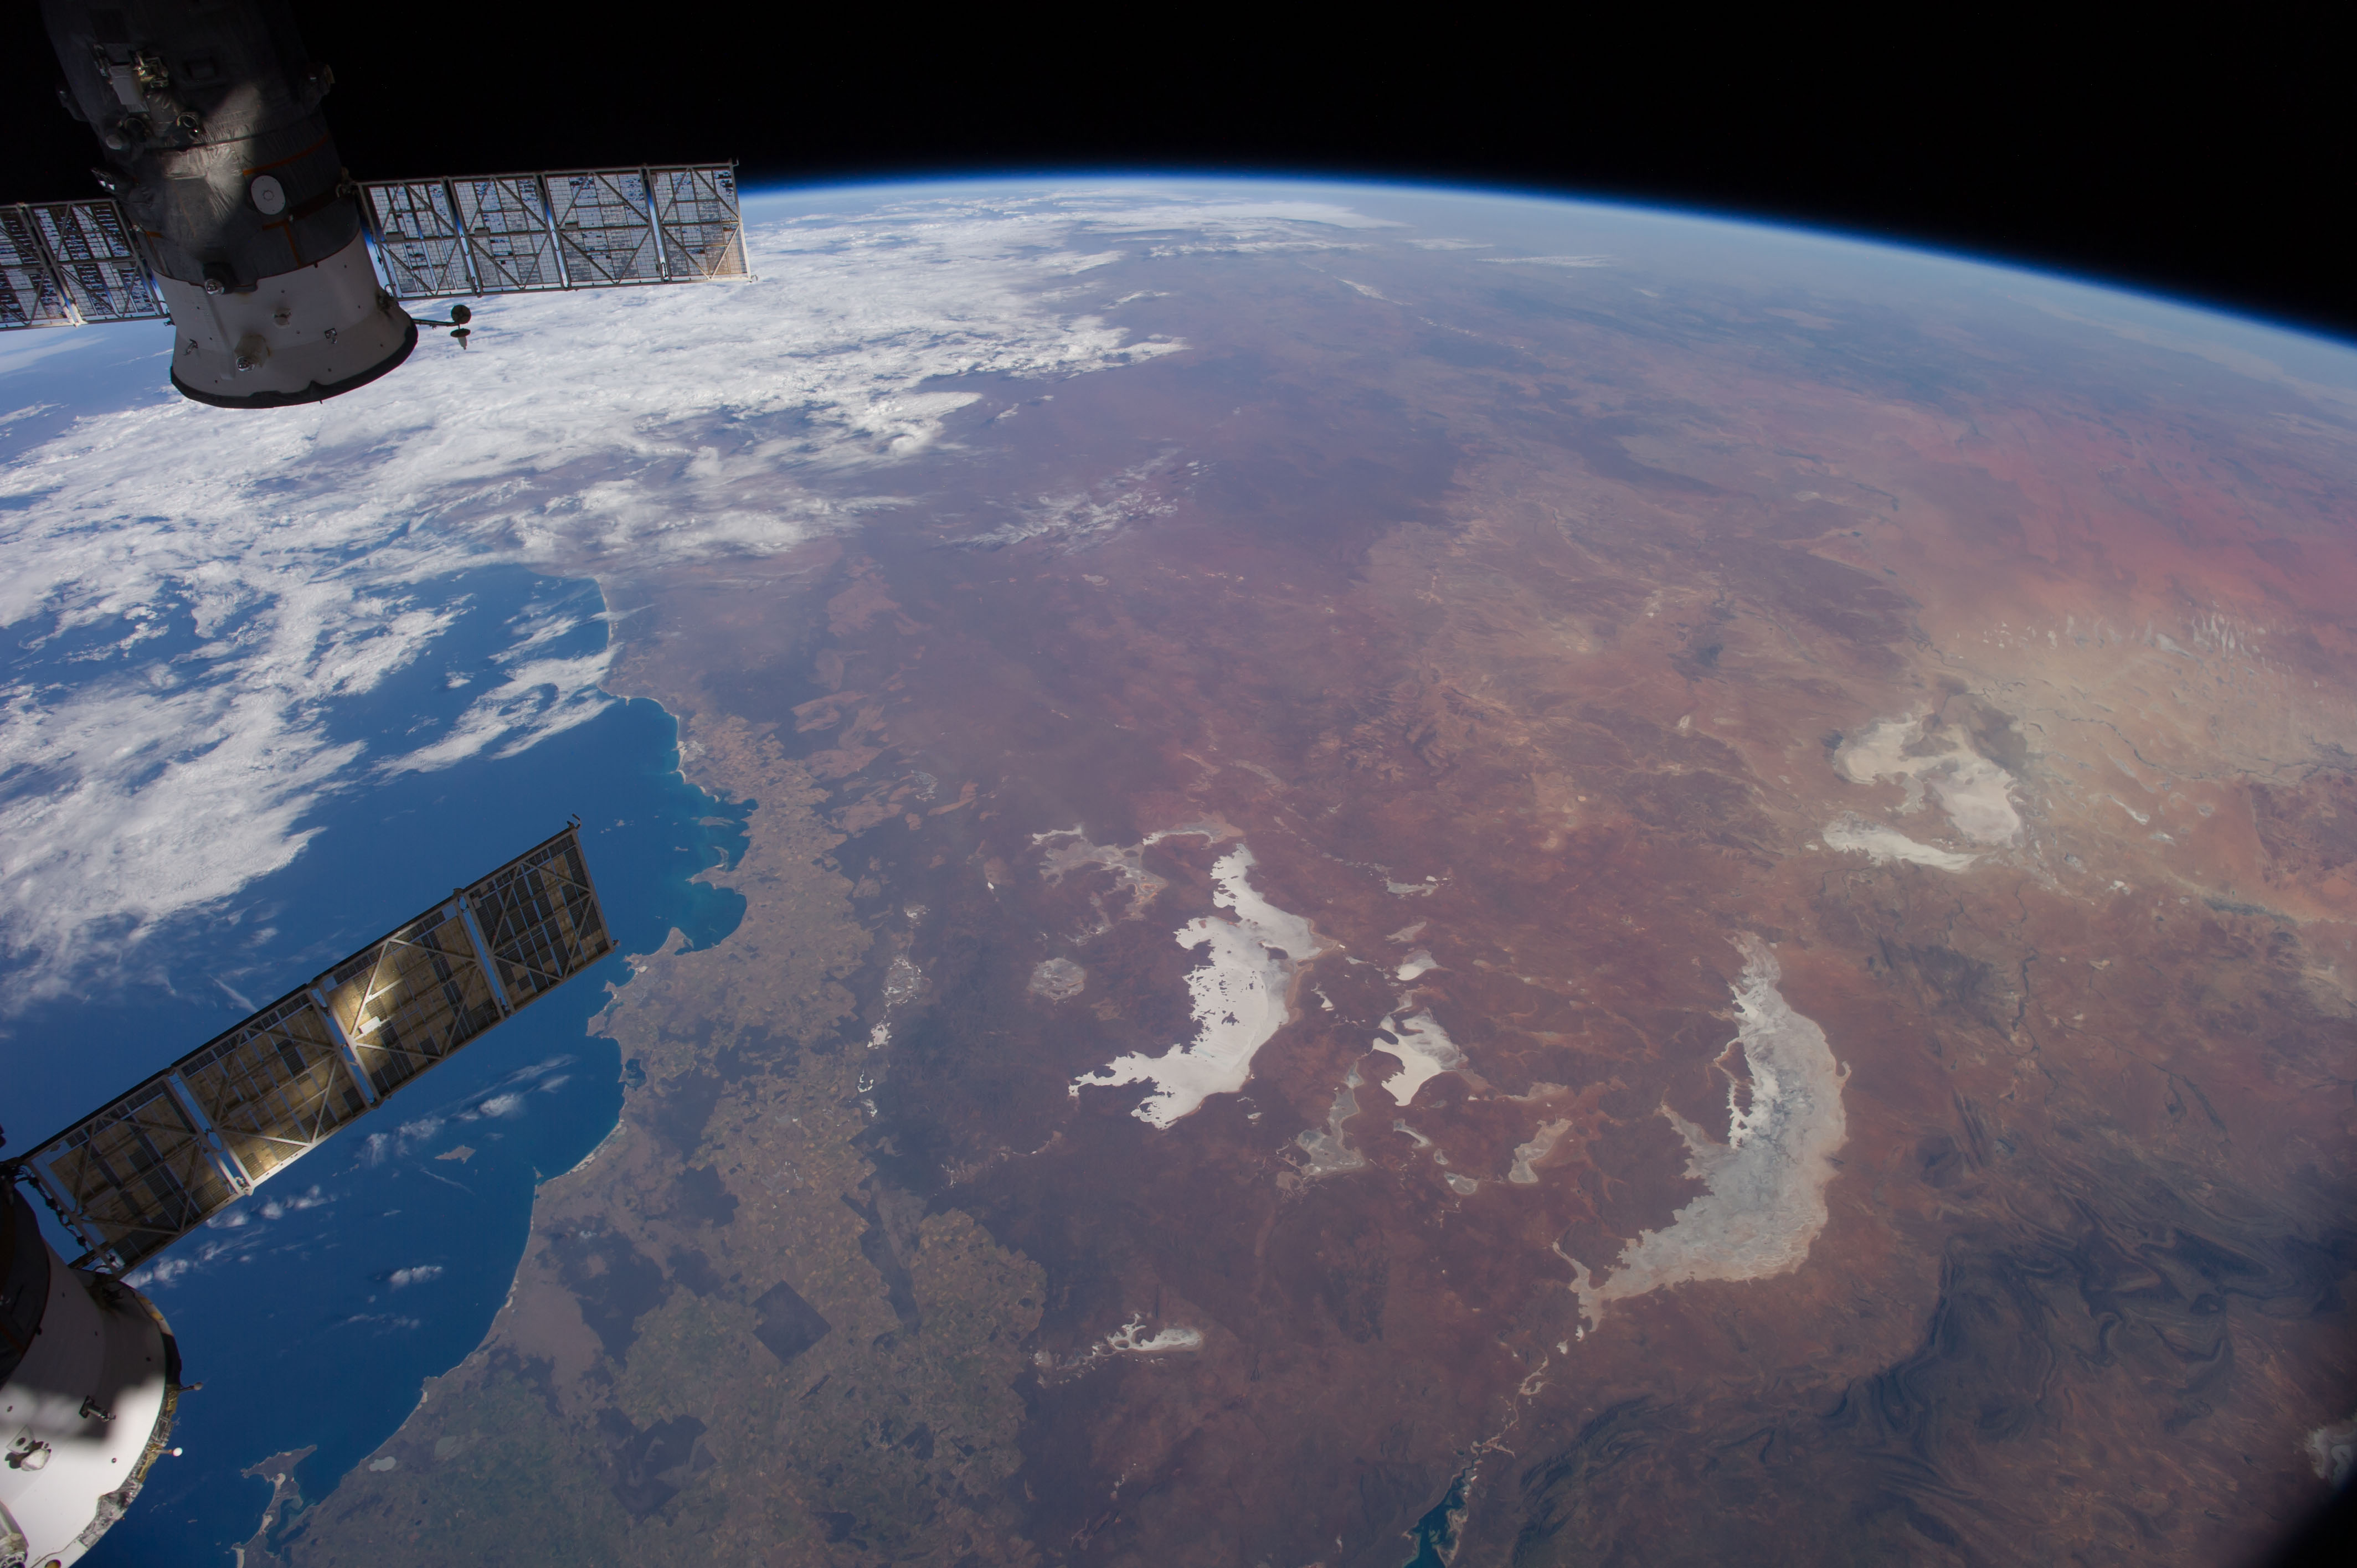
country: AUSTRALIA-SA
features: GREAT VICTORIA DES., INDIAN O., FLINDERS RA., L. EYRE, L. EVERARD, L. GAIRDNER, L. TORRENS, L. MACFARLANE, L. HART, L. HANSON, L. YOUNGHUSBAND, L. ACRAMAN, L. FINNISS, L. DUTTON, ATMOSPHERIC LIMB
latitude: -31.0
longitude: 135.0
